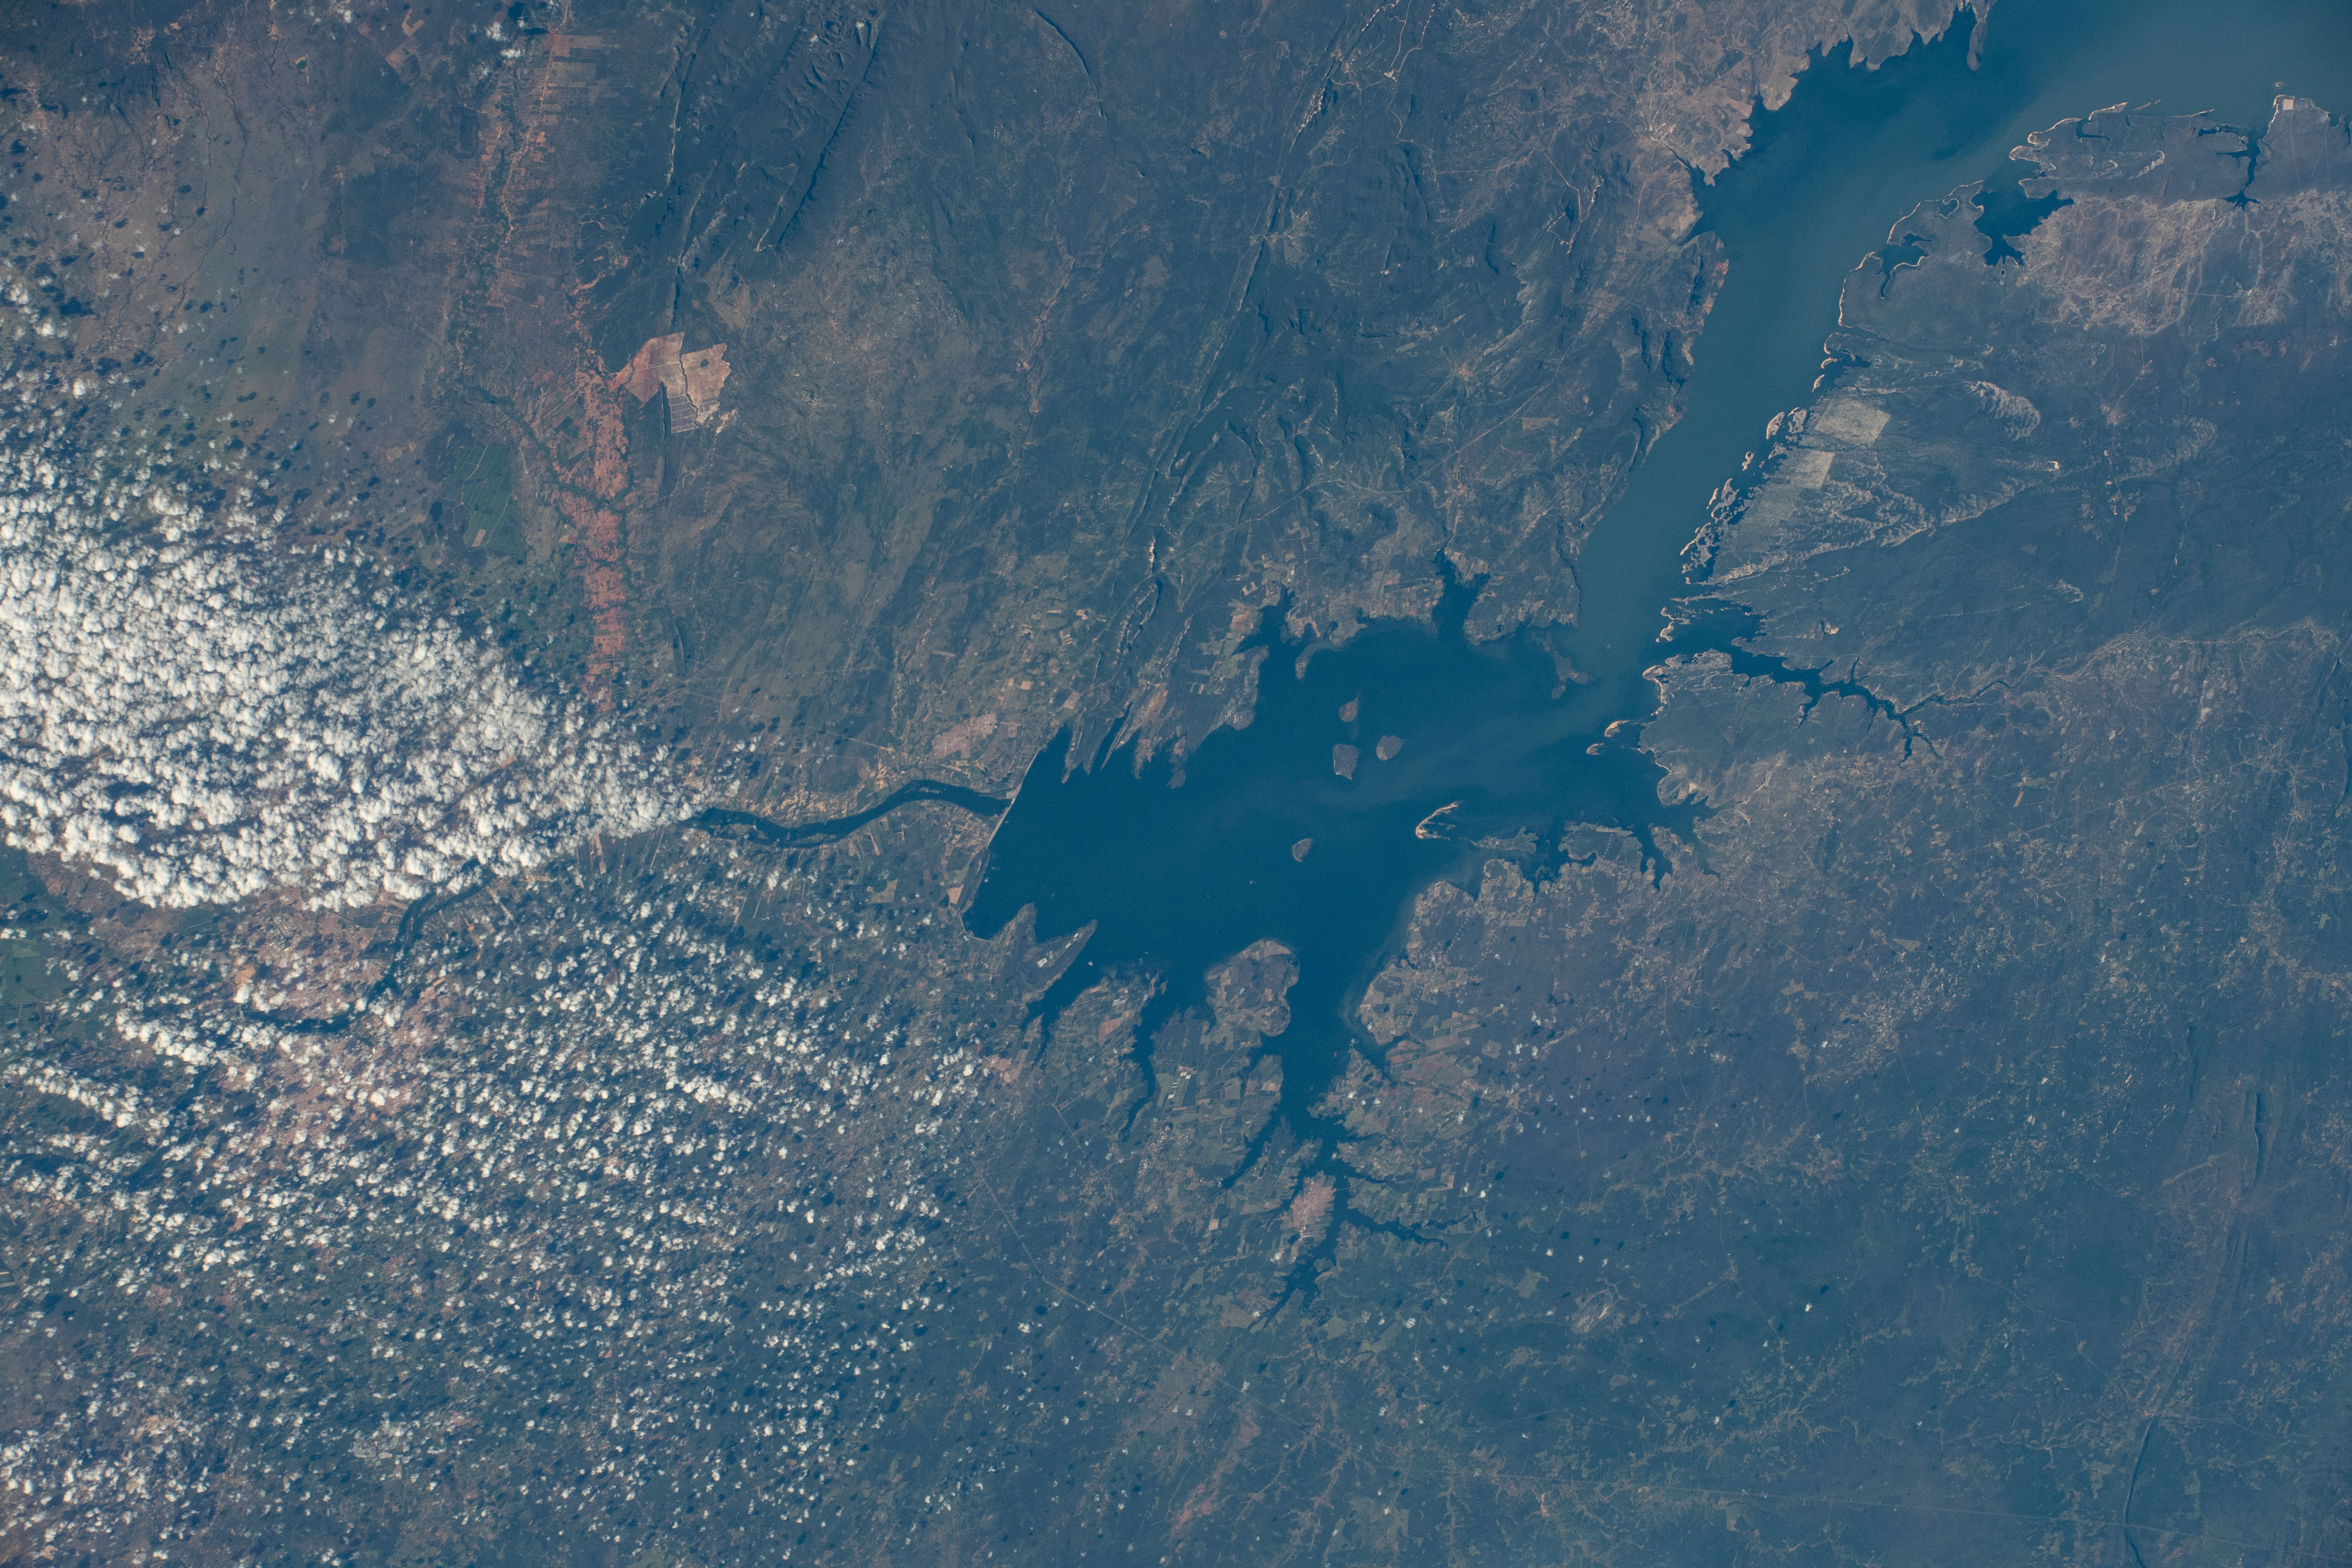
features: SOBRADINHO RESERVOIR,SAO FRANCISCO RIVER
